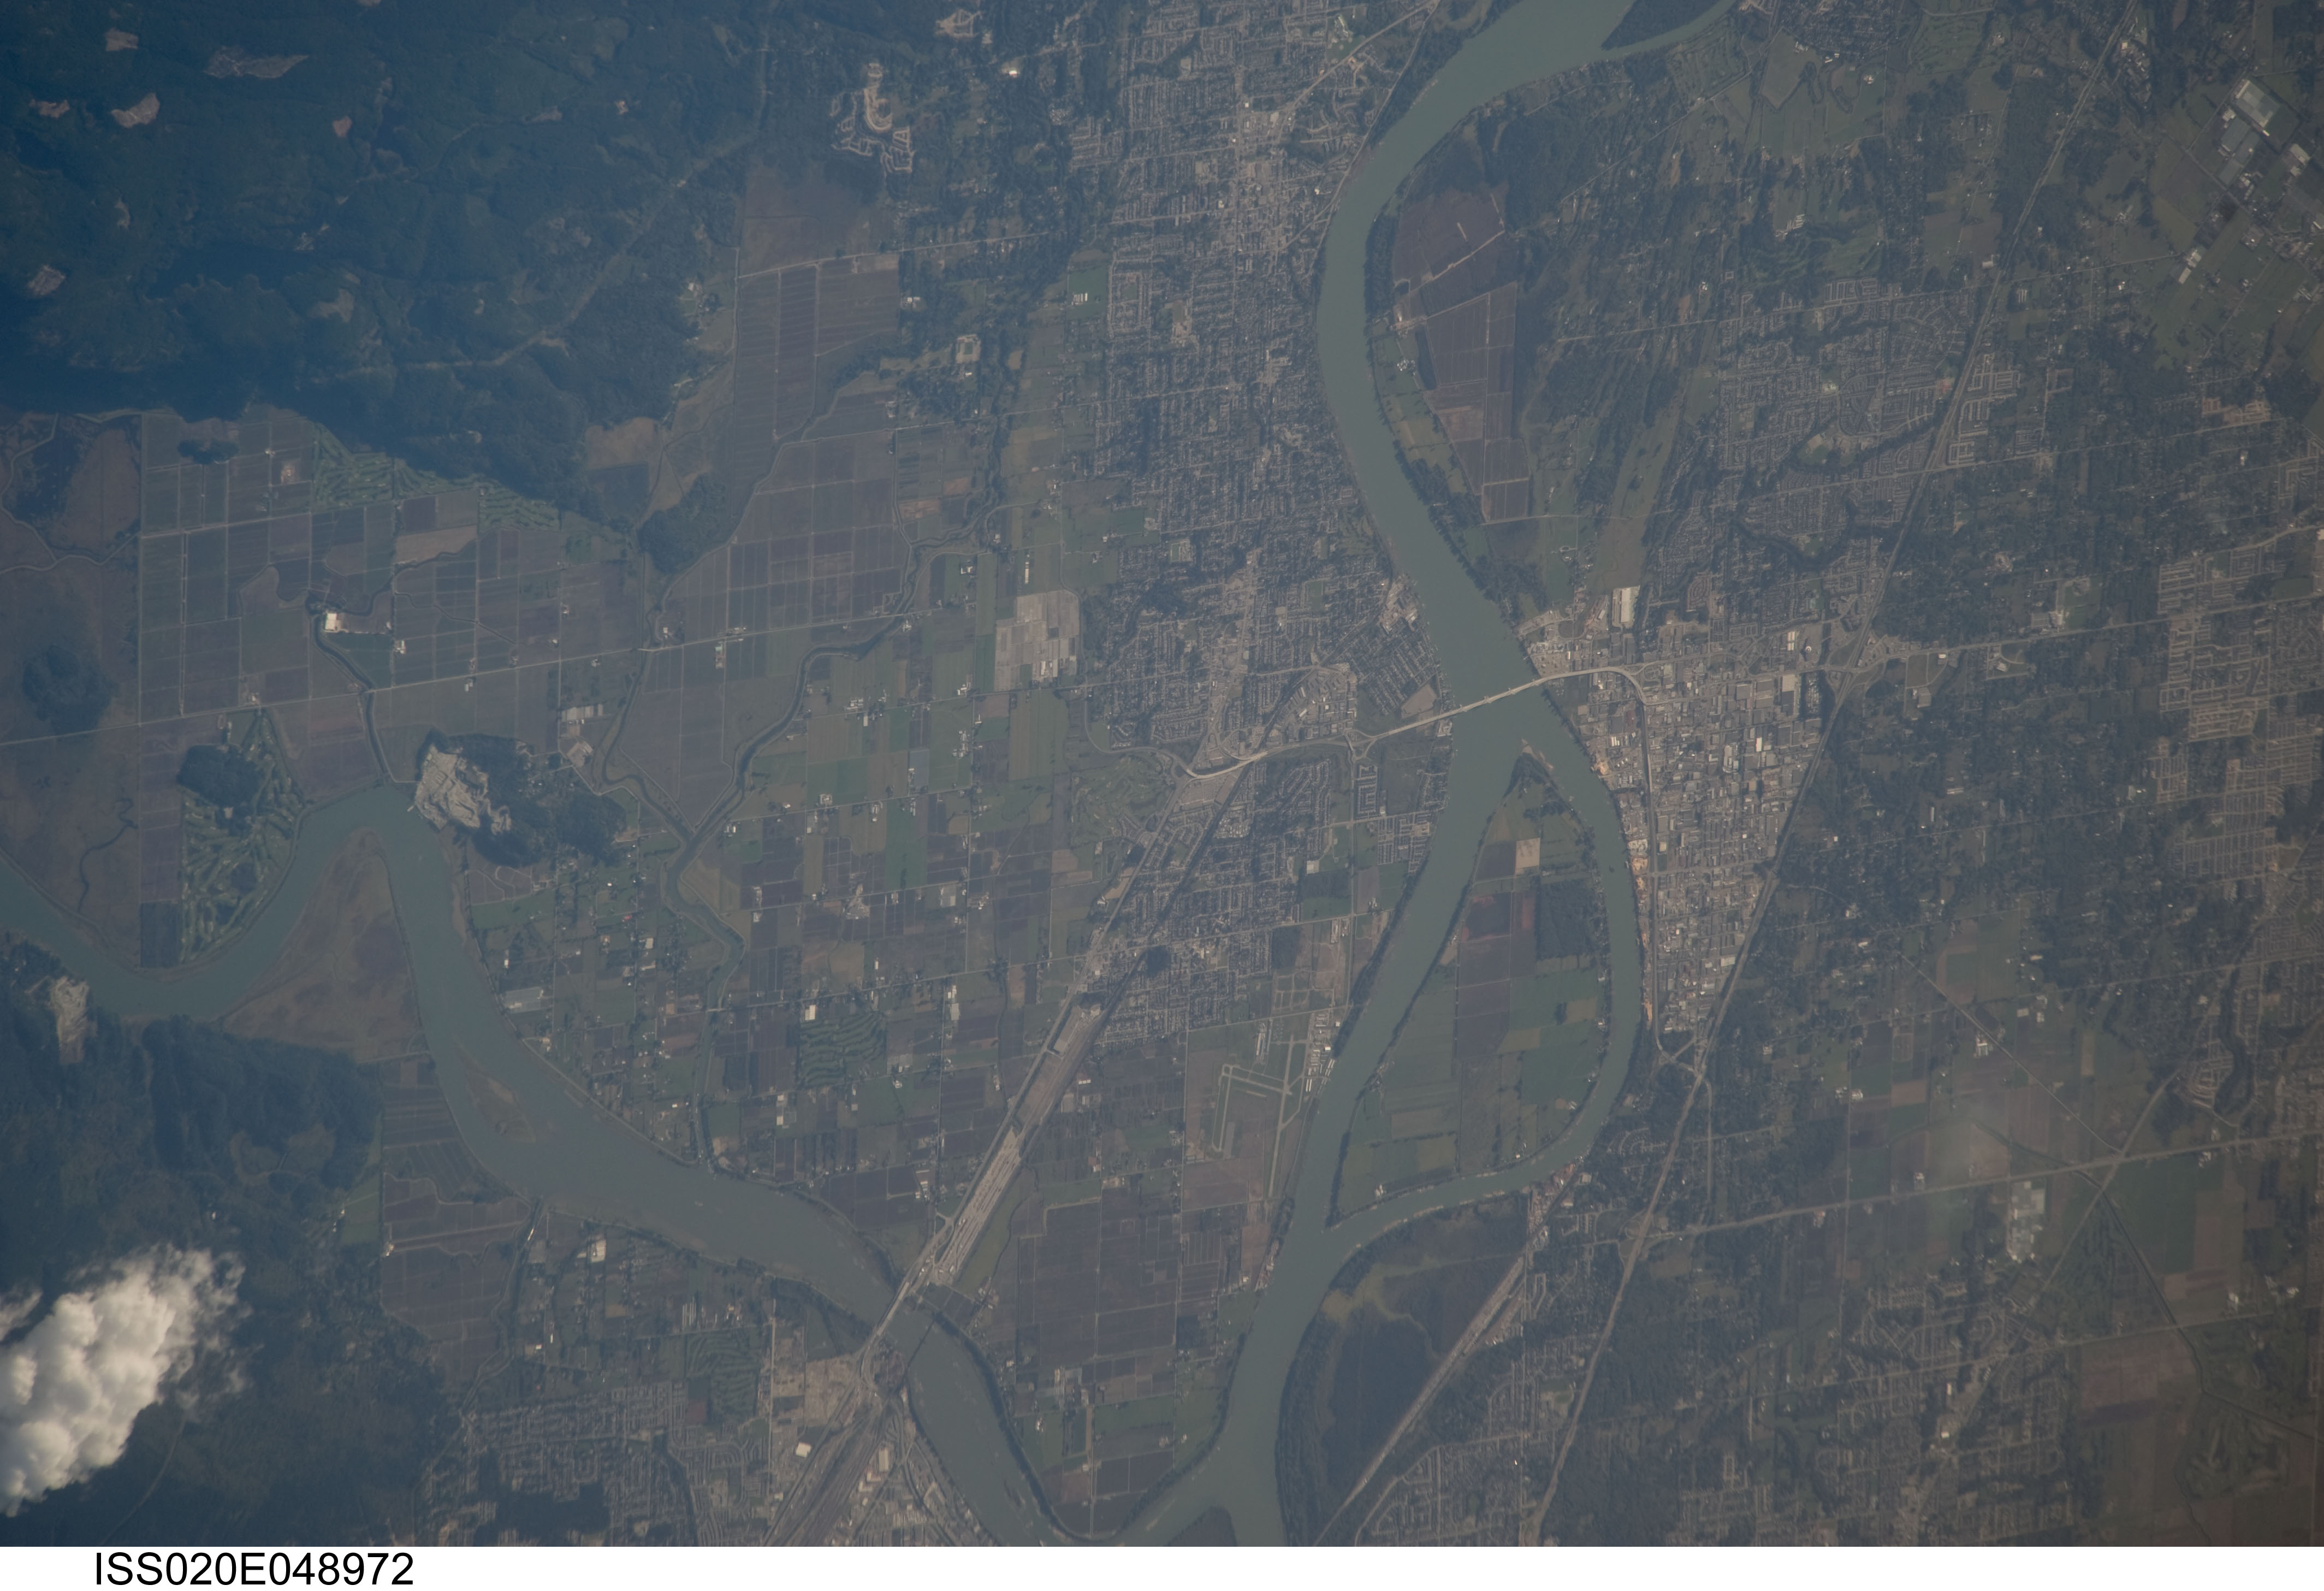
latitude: 49.2
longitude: -122.7
